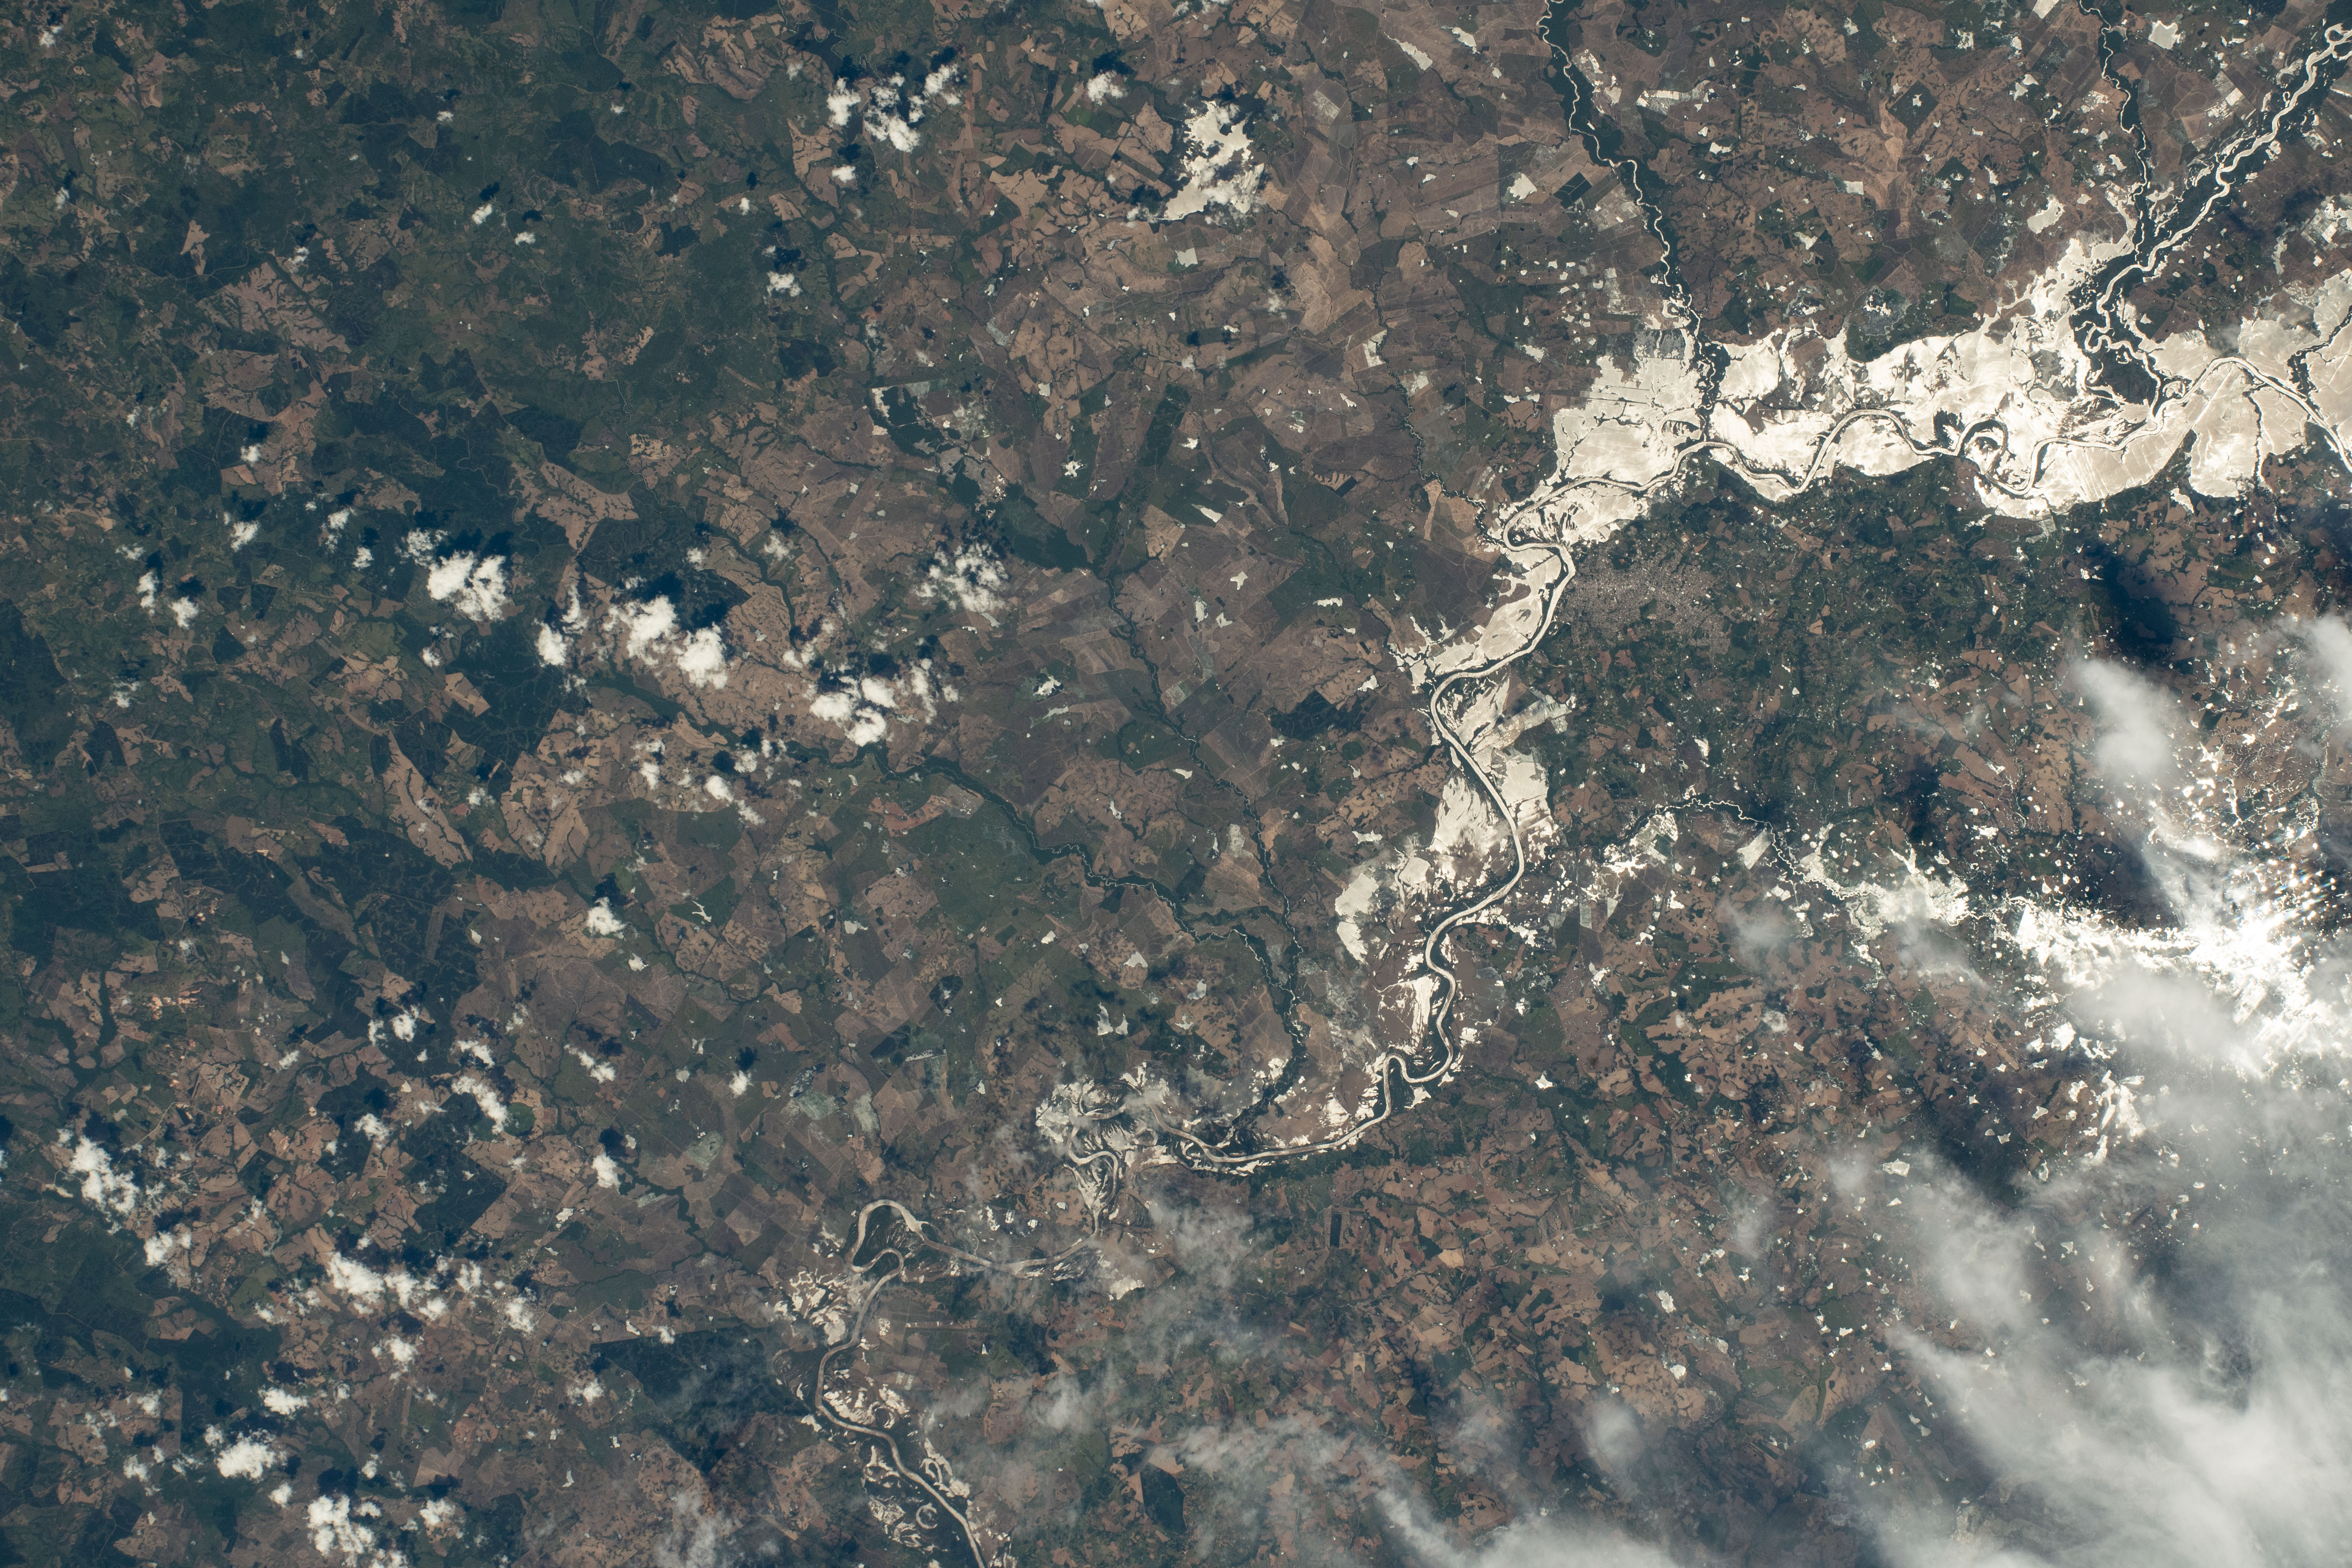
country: BRAZIL
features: CACHOEIRA DO SUL
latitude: -30.1
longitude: -52.7
